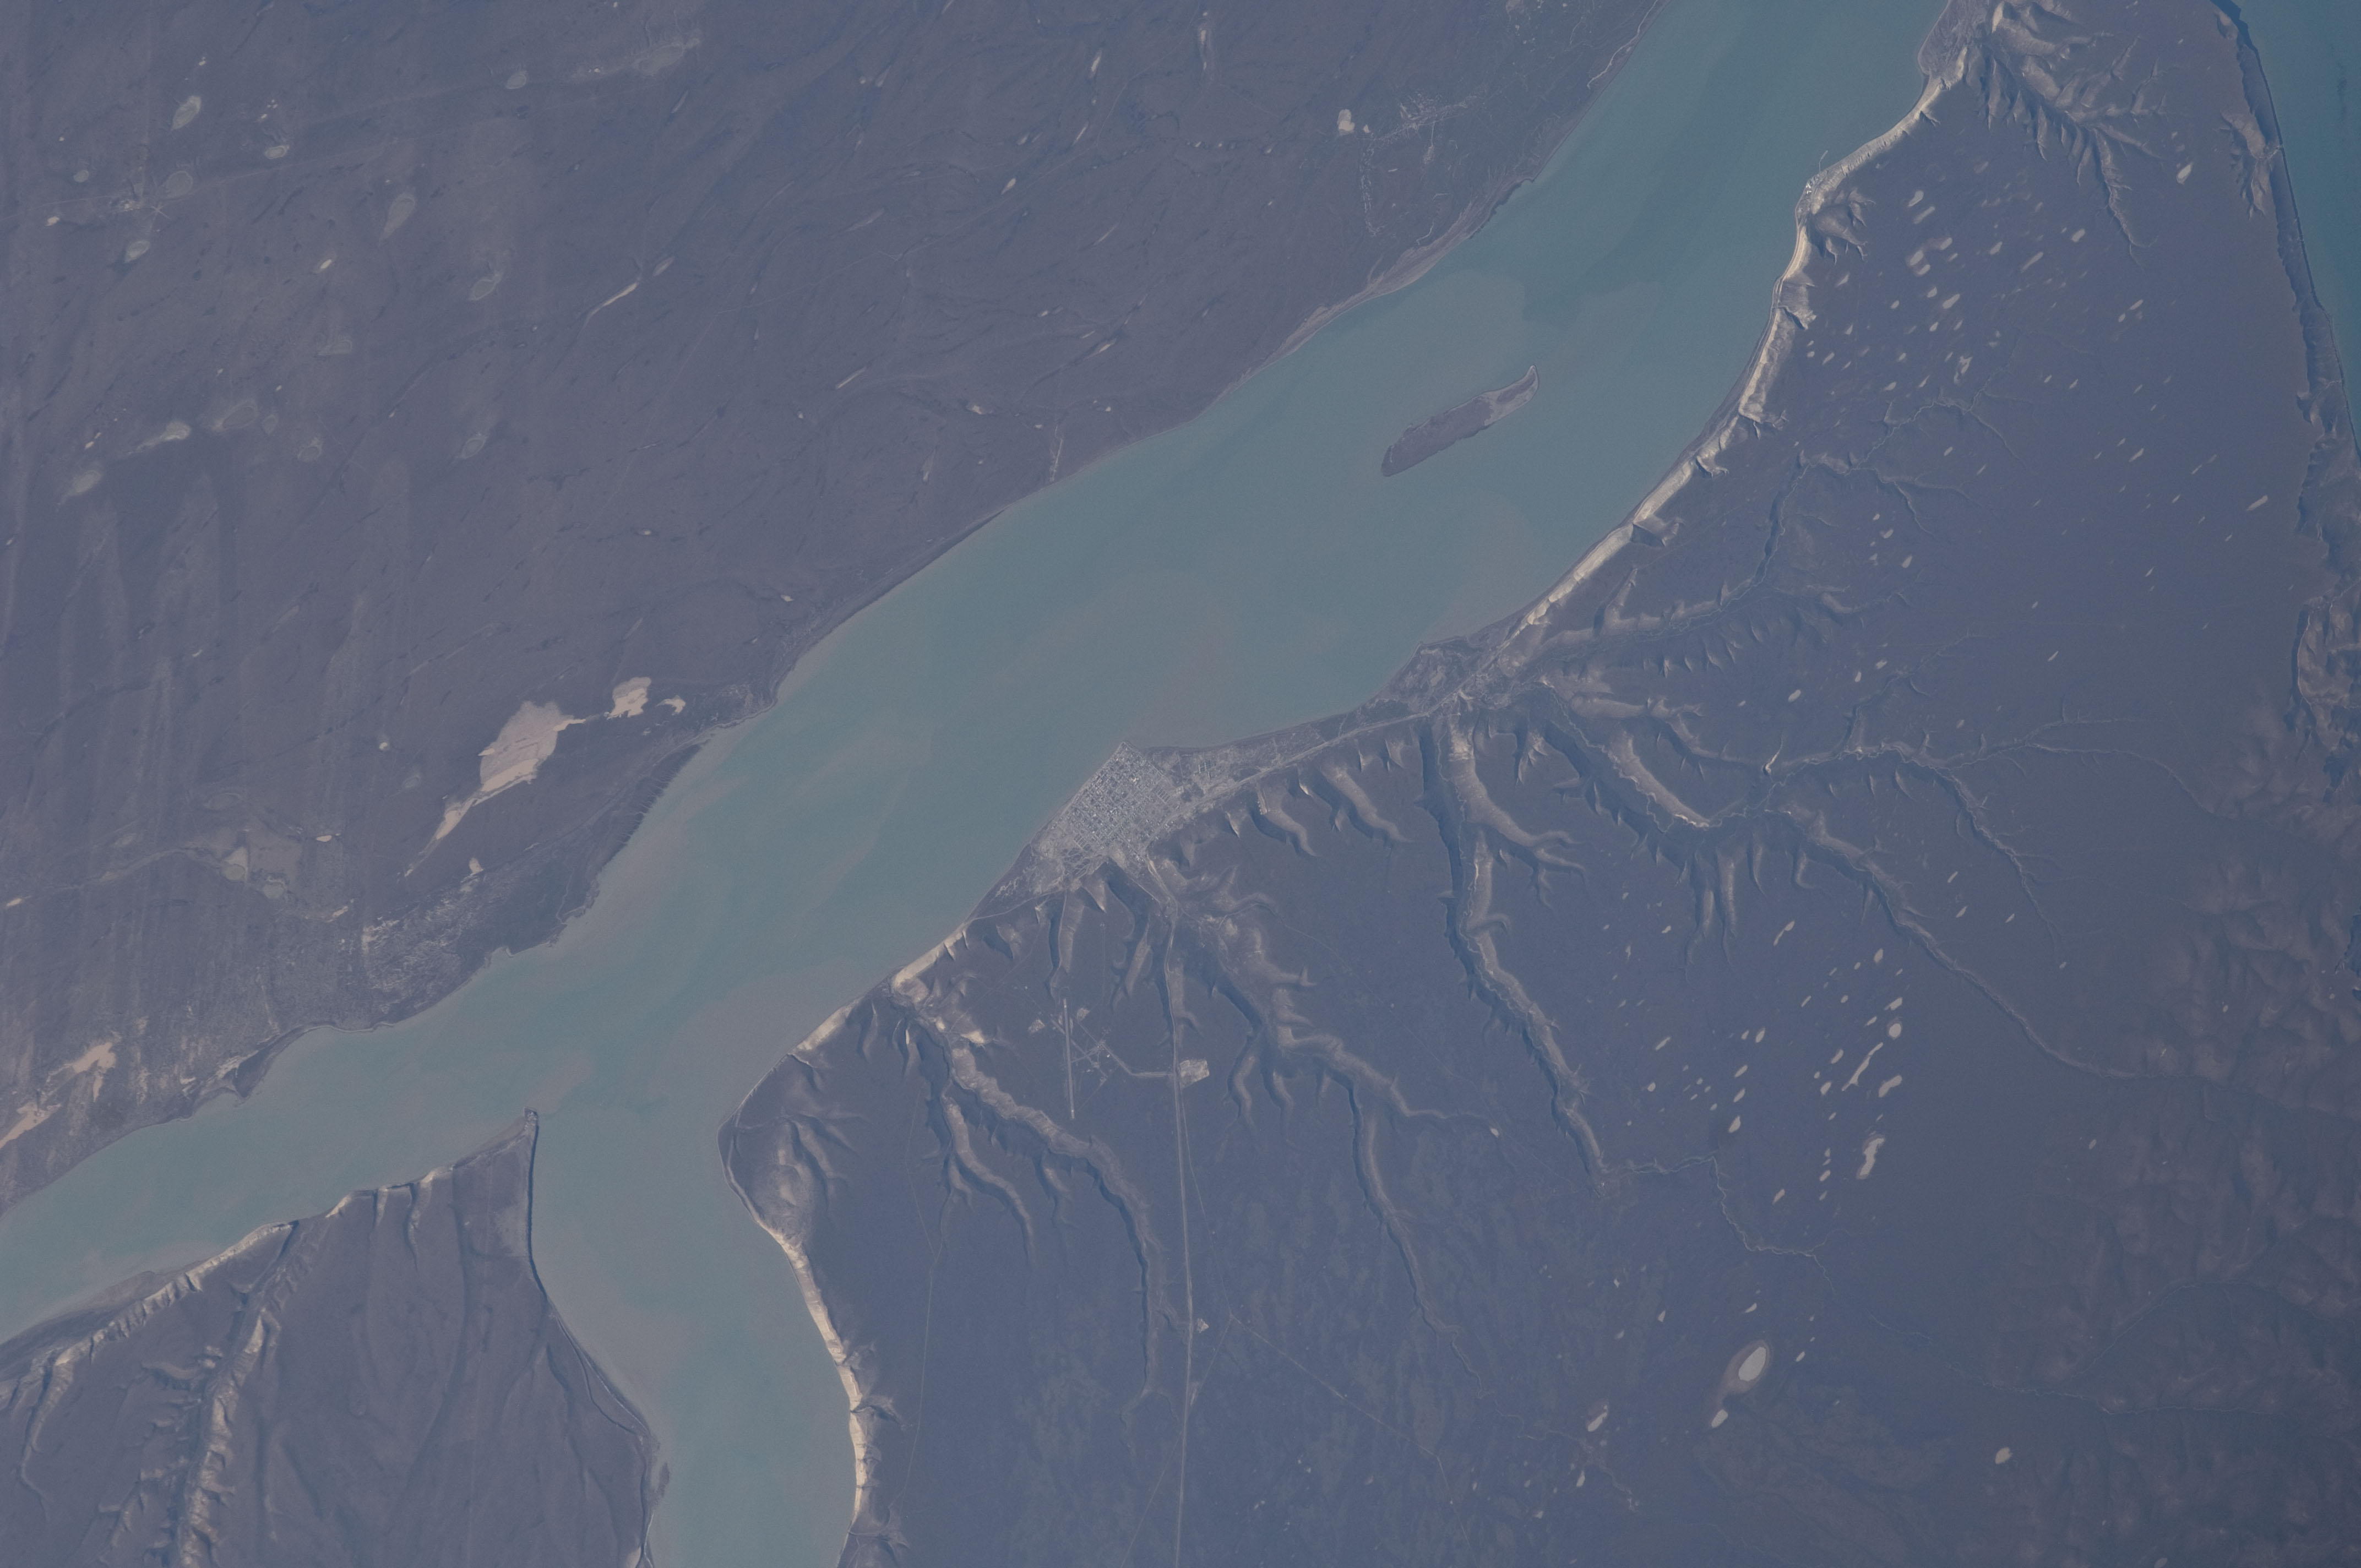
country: ARGENTINA
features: SANTA CRUZ R., PUERTO SANTA CRUZ
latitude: -50.0
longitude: -68.5
